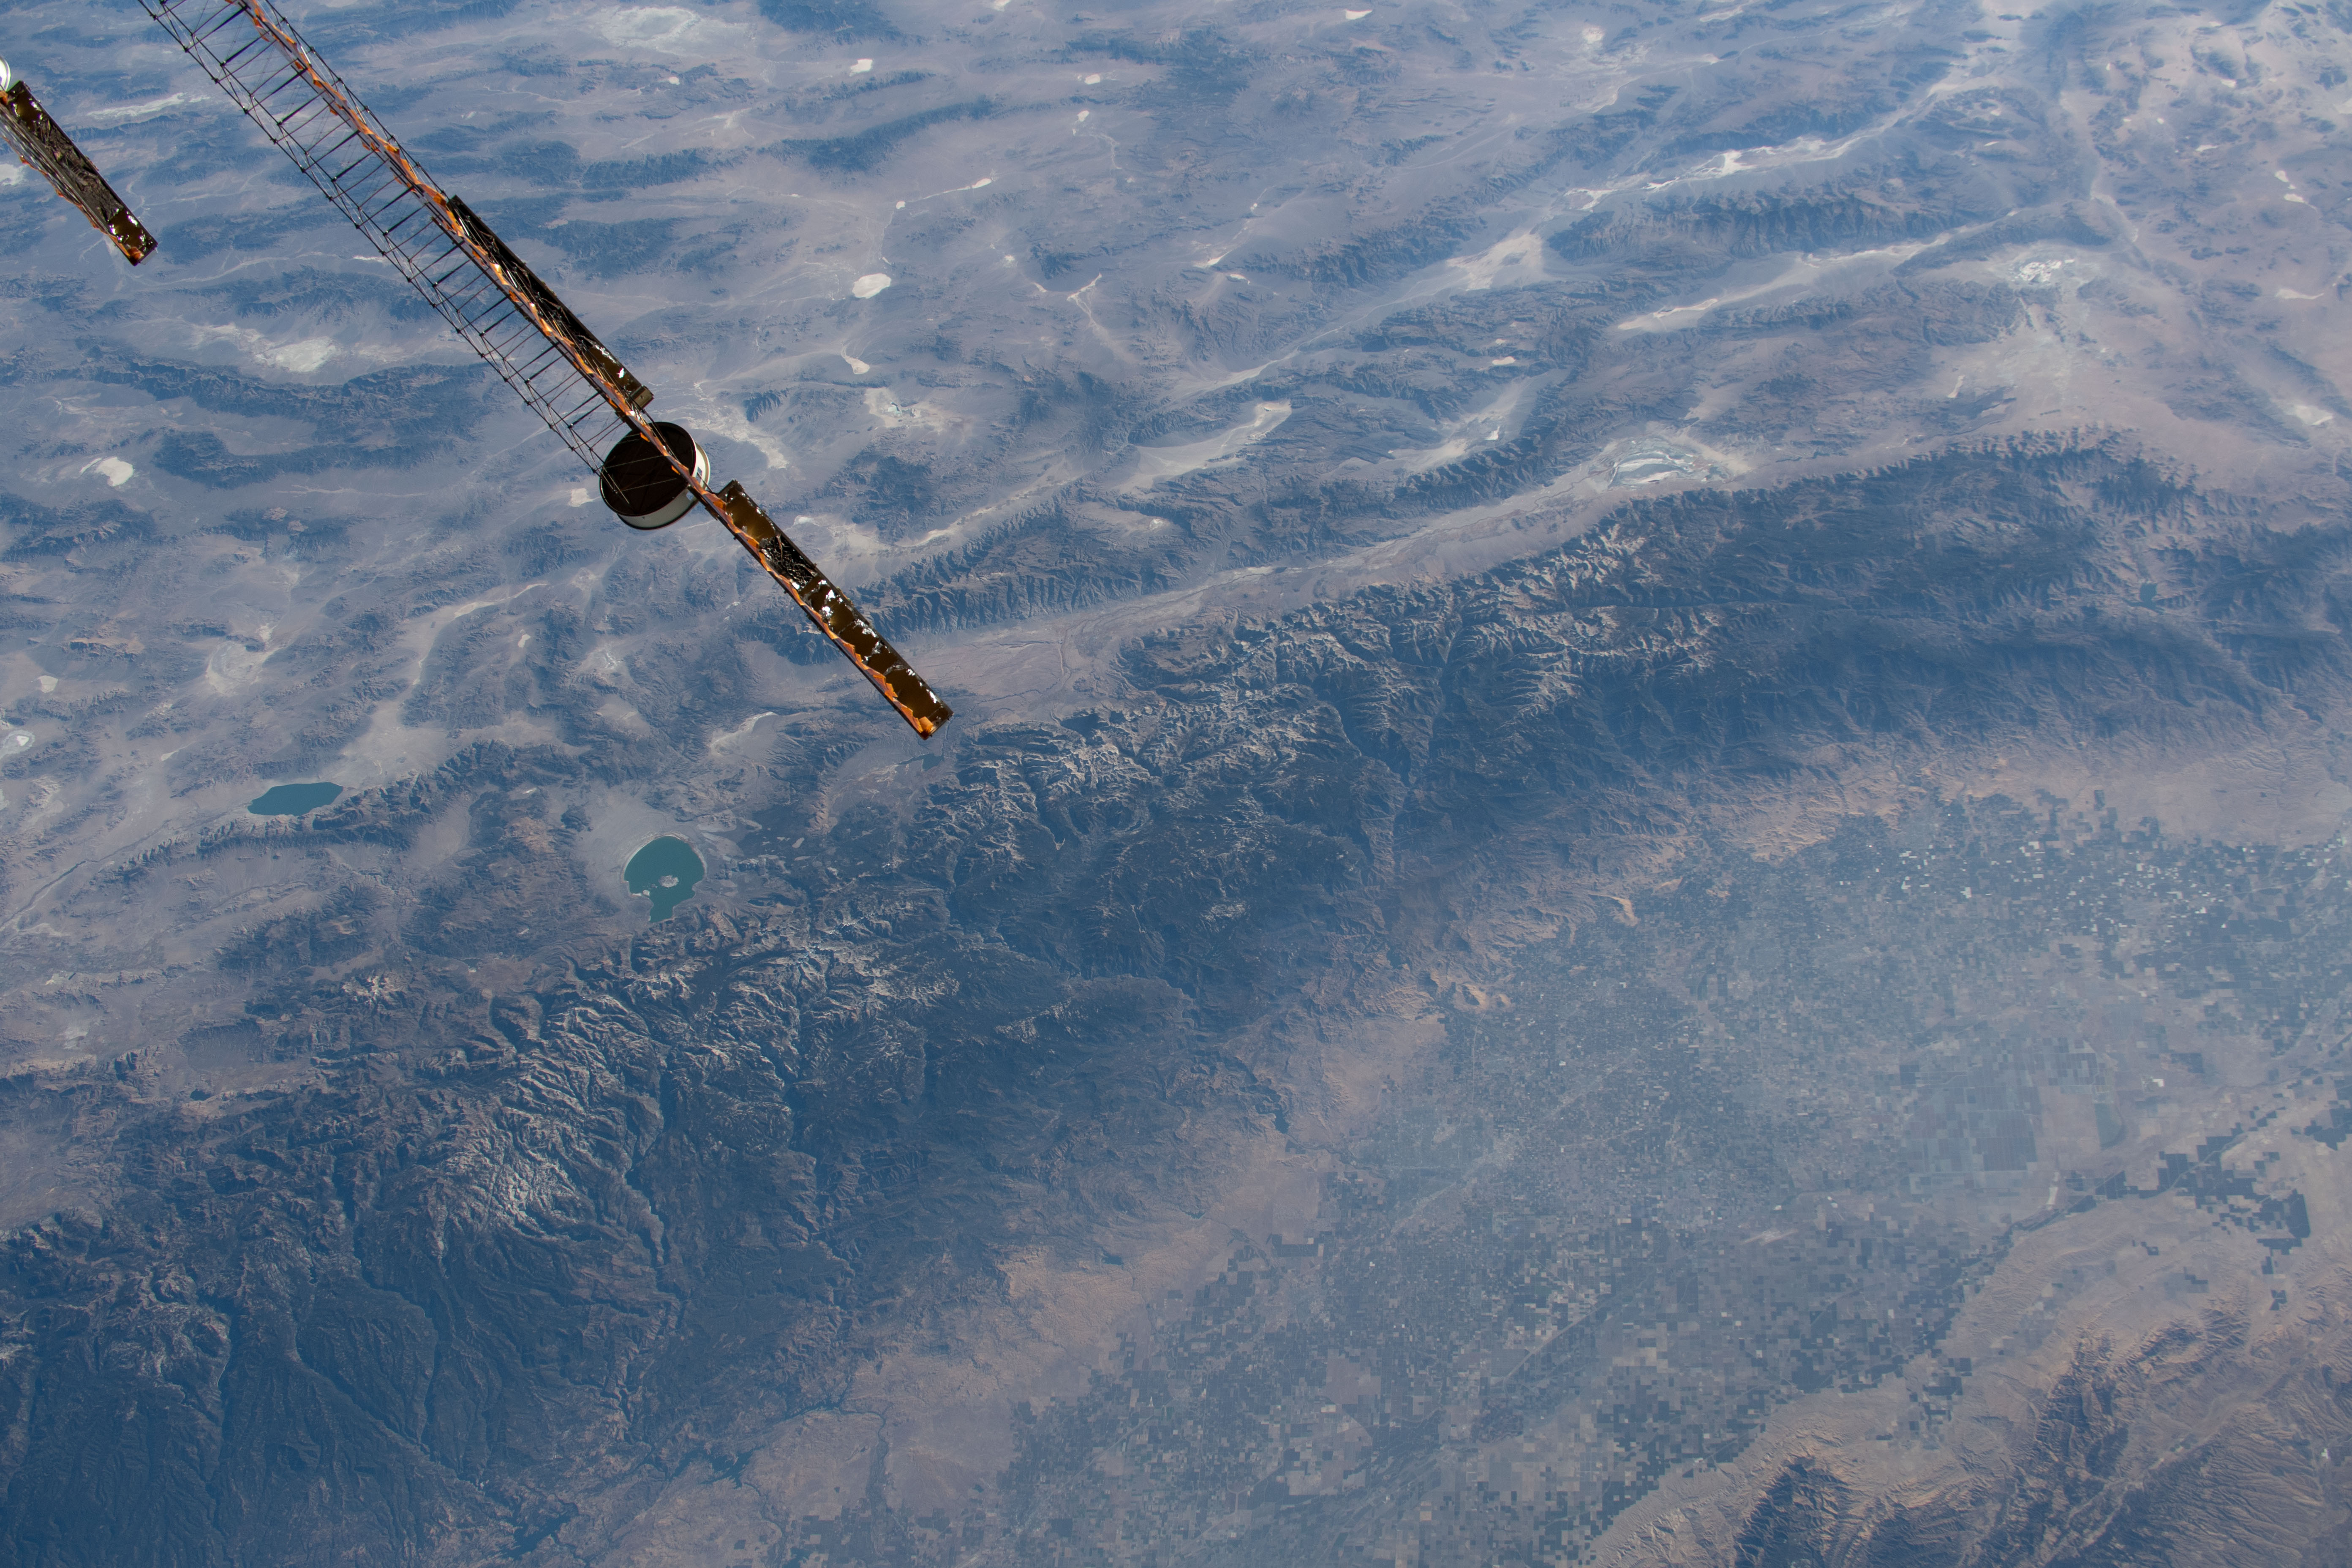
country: USA-CALIFORNIA
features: WALKER LAKE, MONO LAKE, SIERRA NEVADA MOUNTAINS
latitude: 37.0
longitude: -119.0
